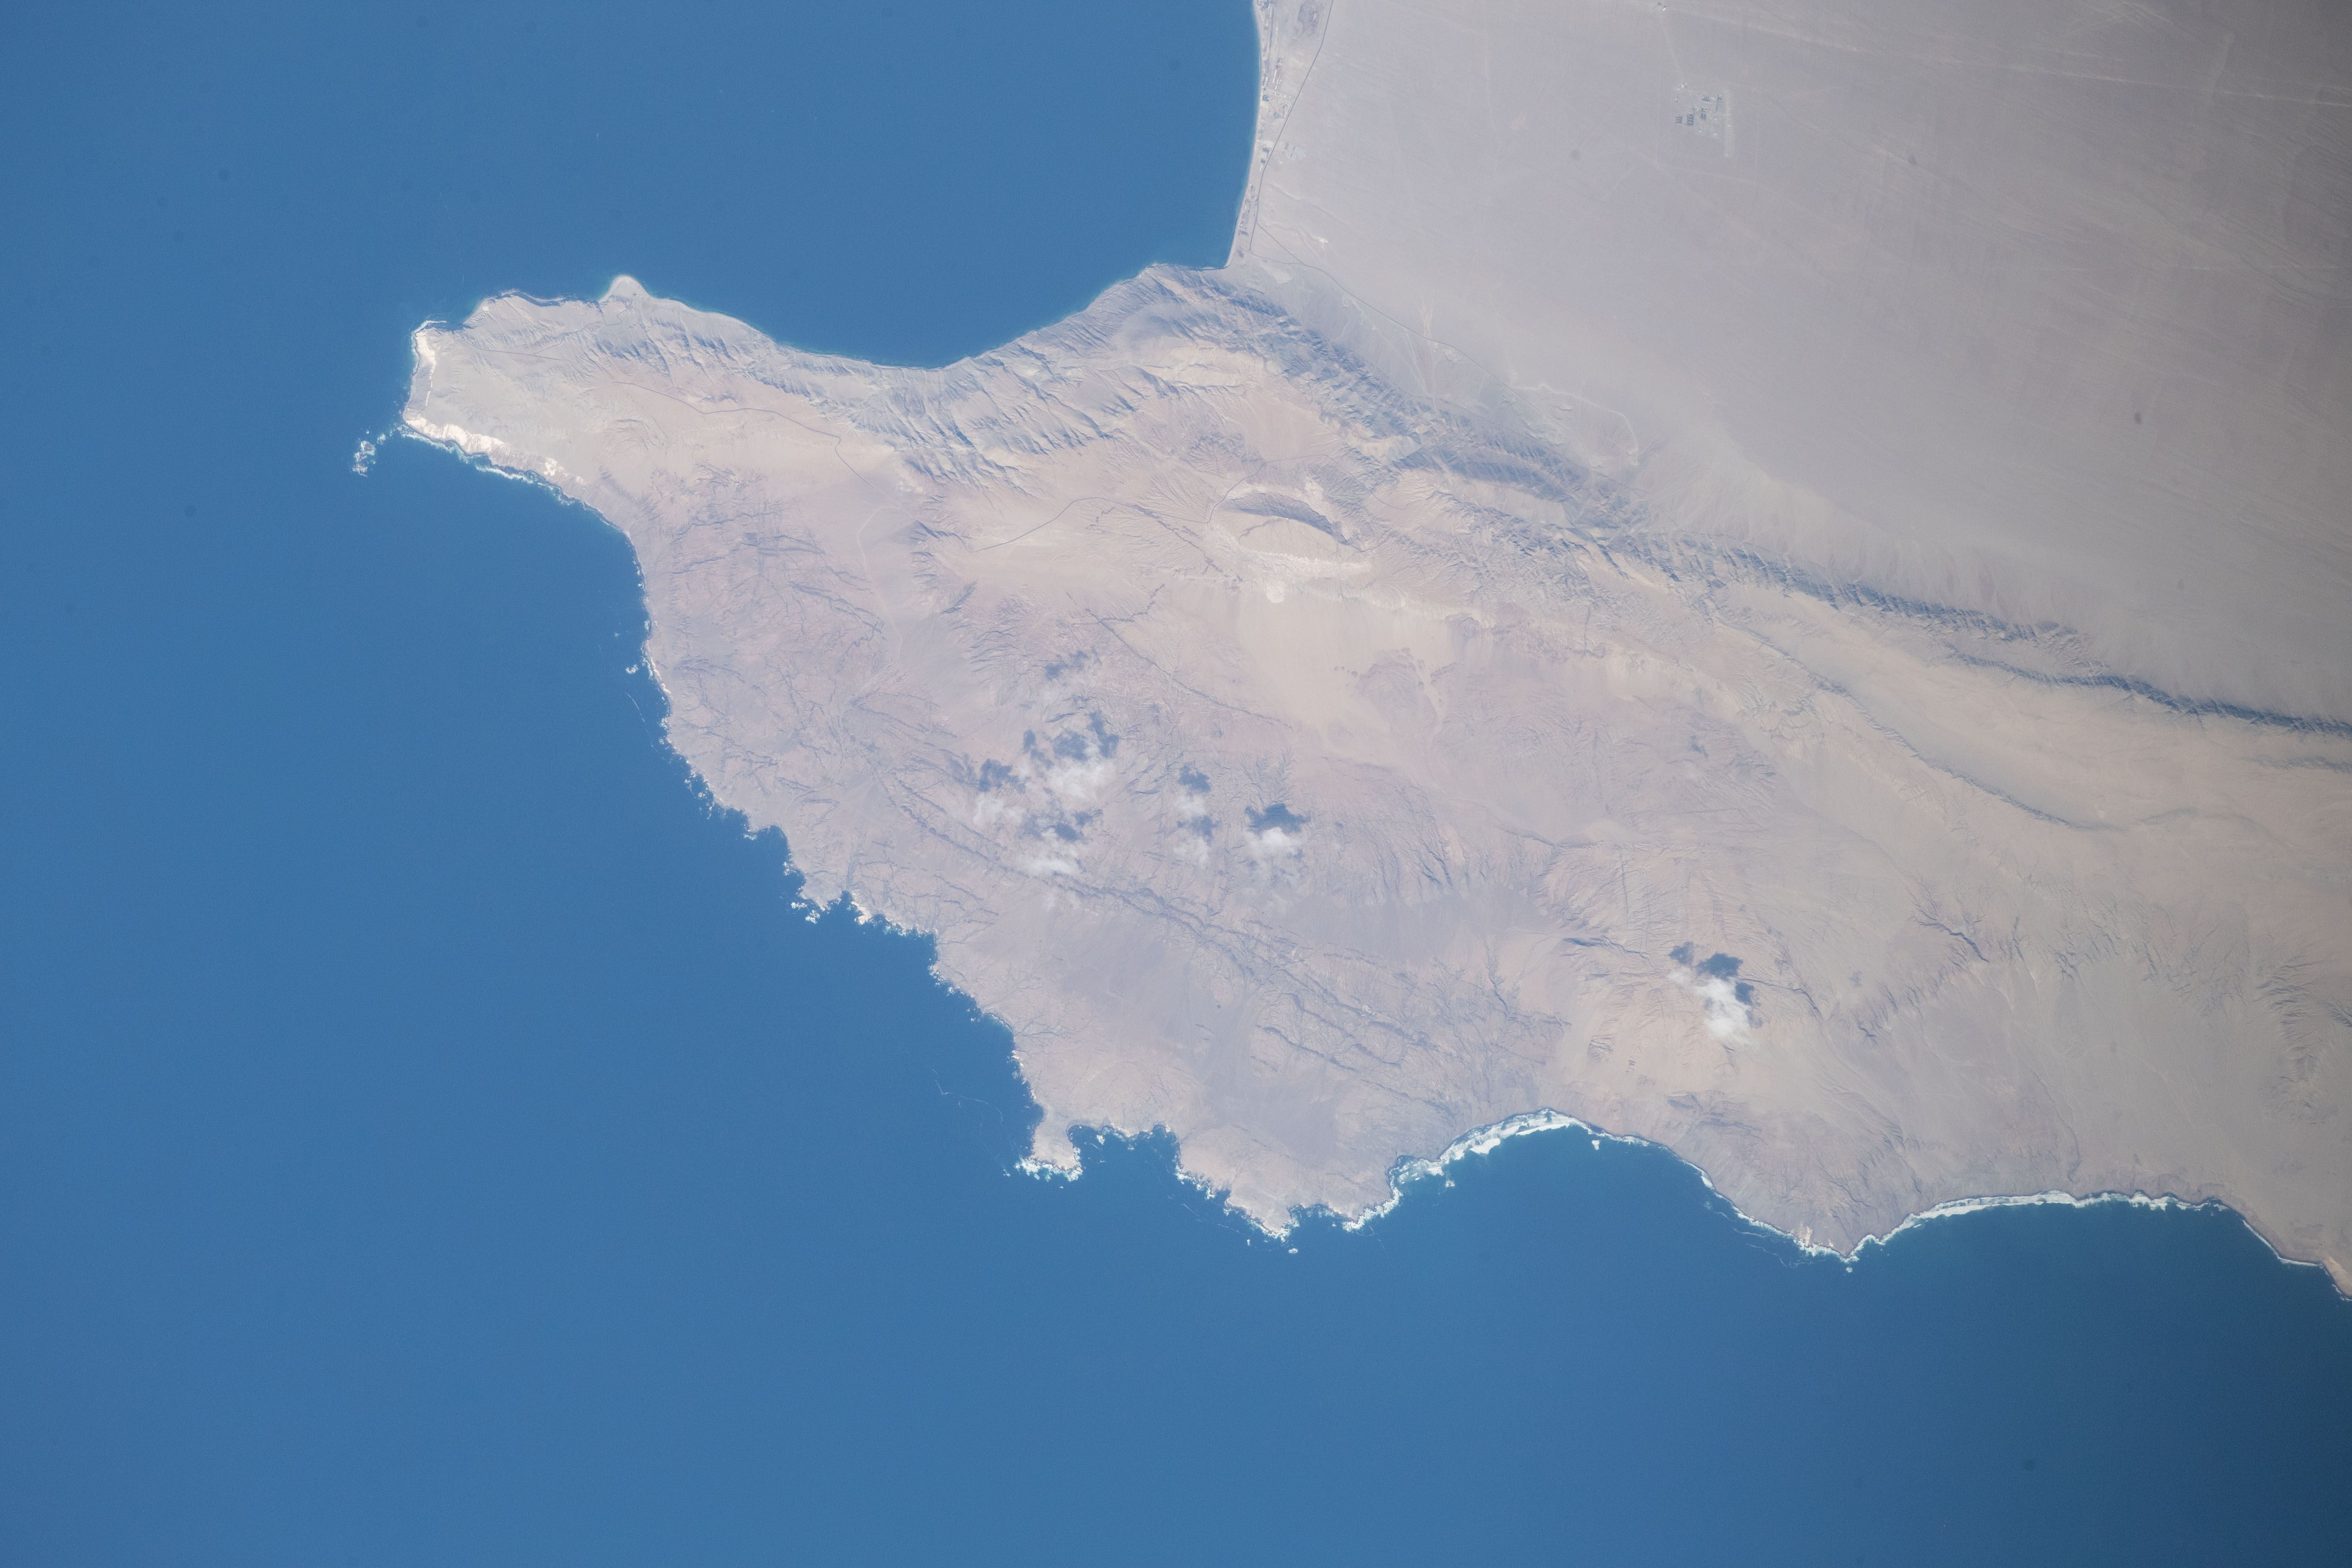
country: CHILE
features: ANTOFAGASTA, MEJILLONES, CALAMA, TARAPACA
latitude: -23.1
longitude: -70.5
